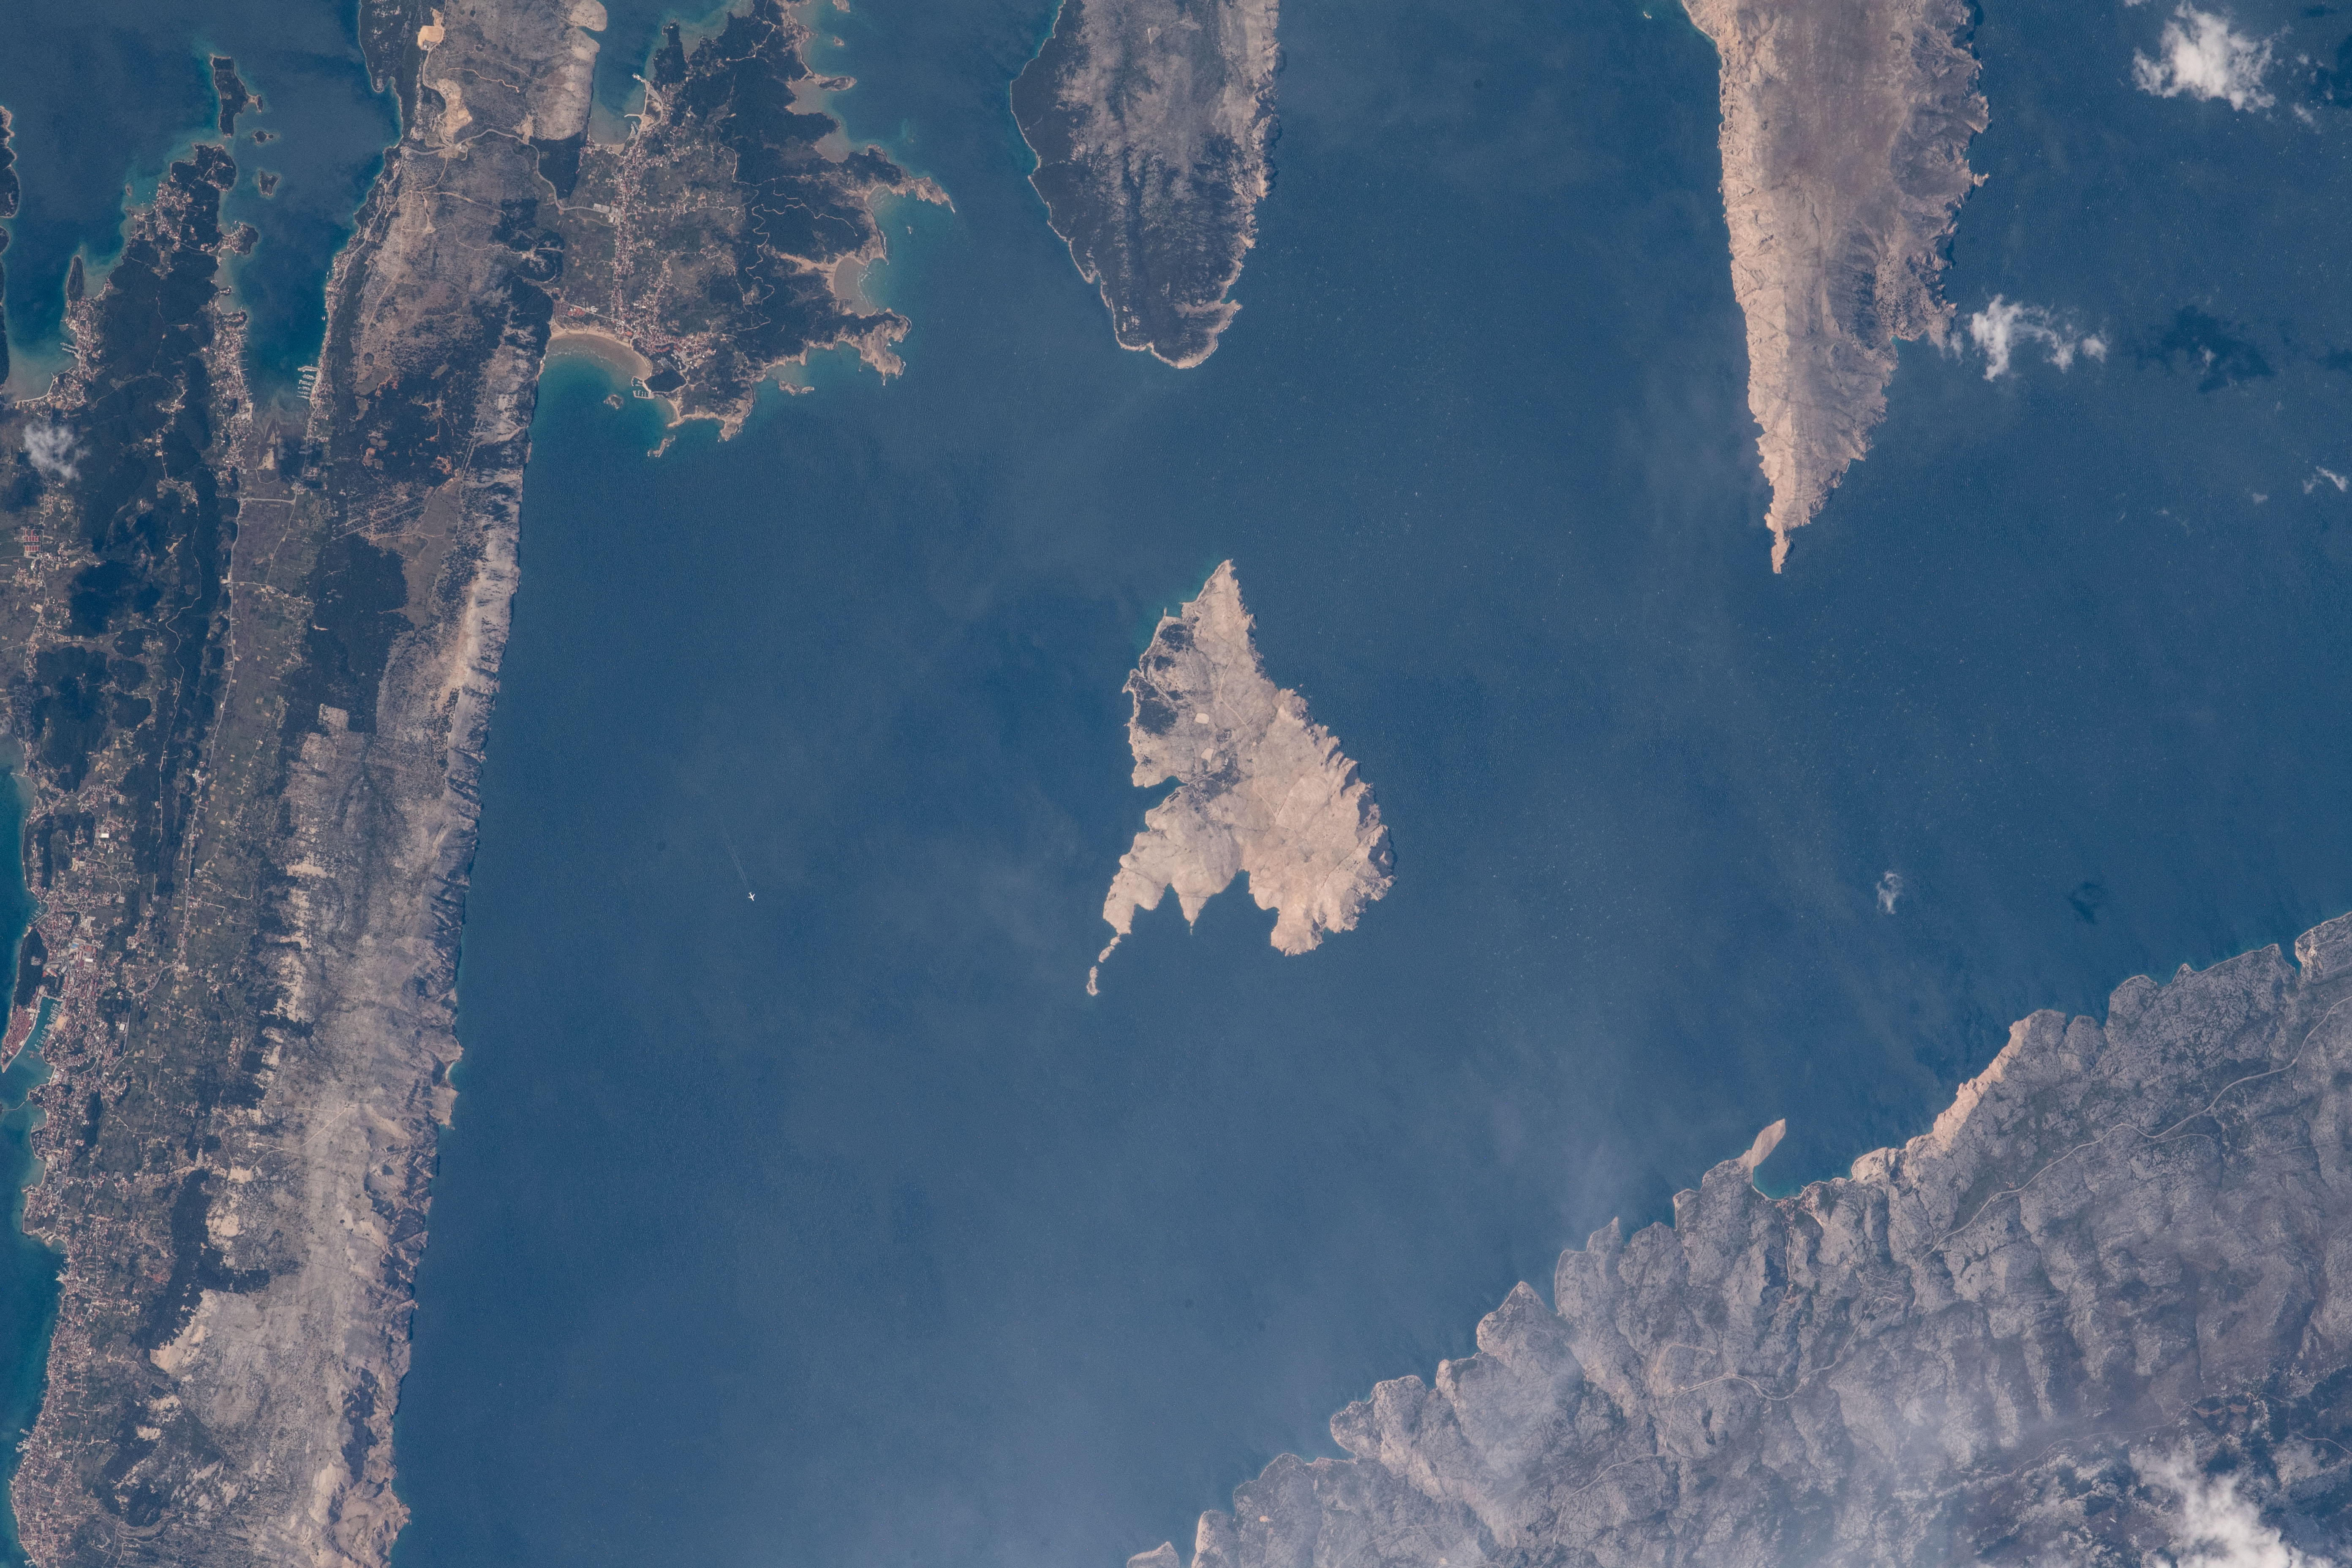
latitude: 44.8
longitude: 14.8
